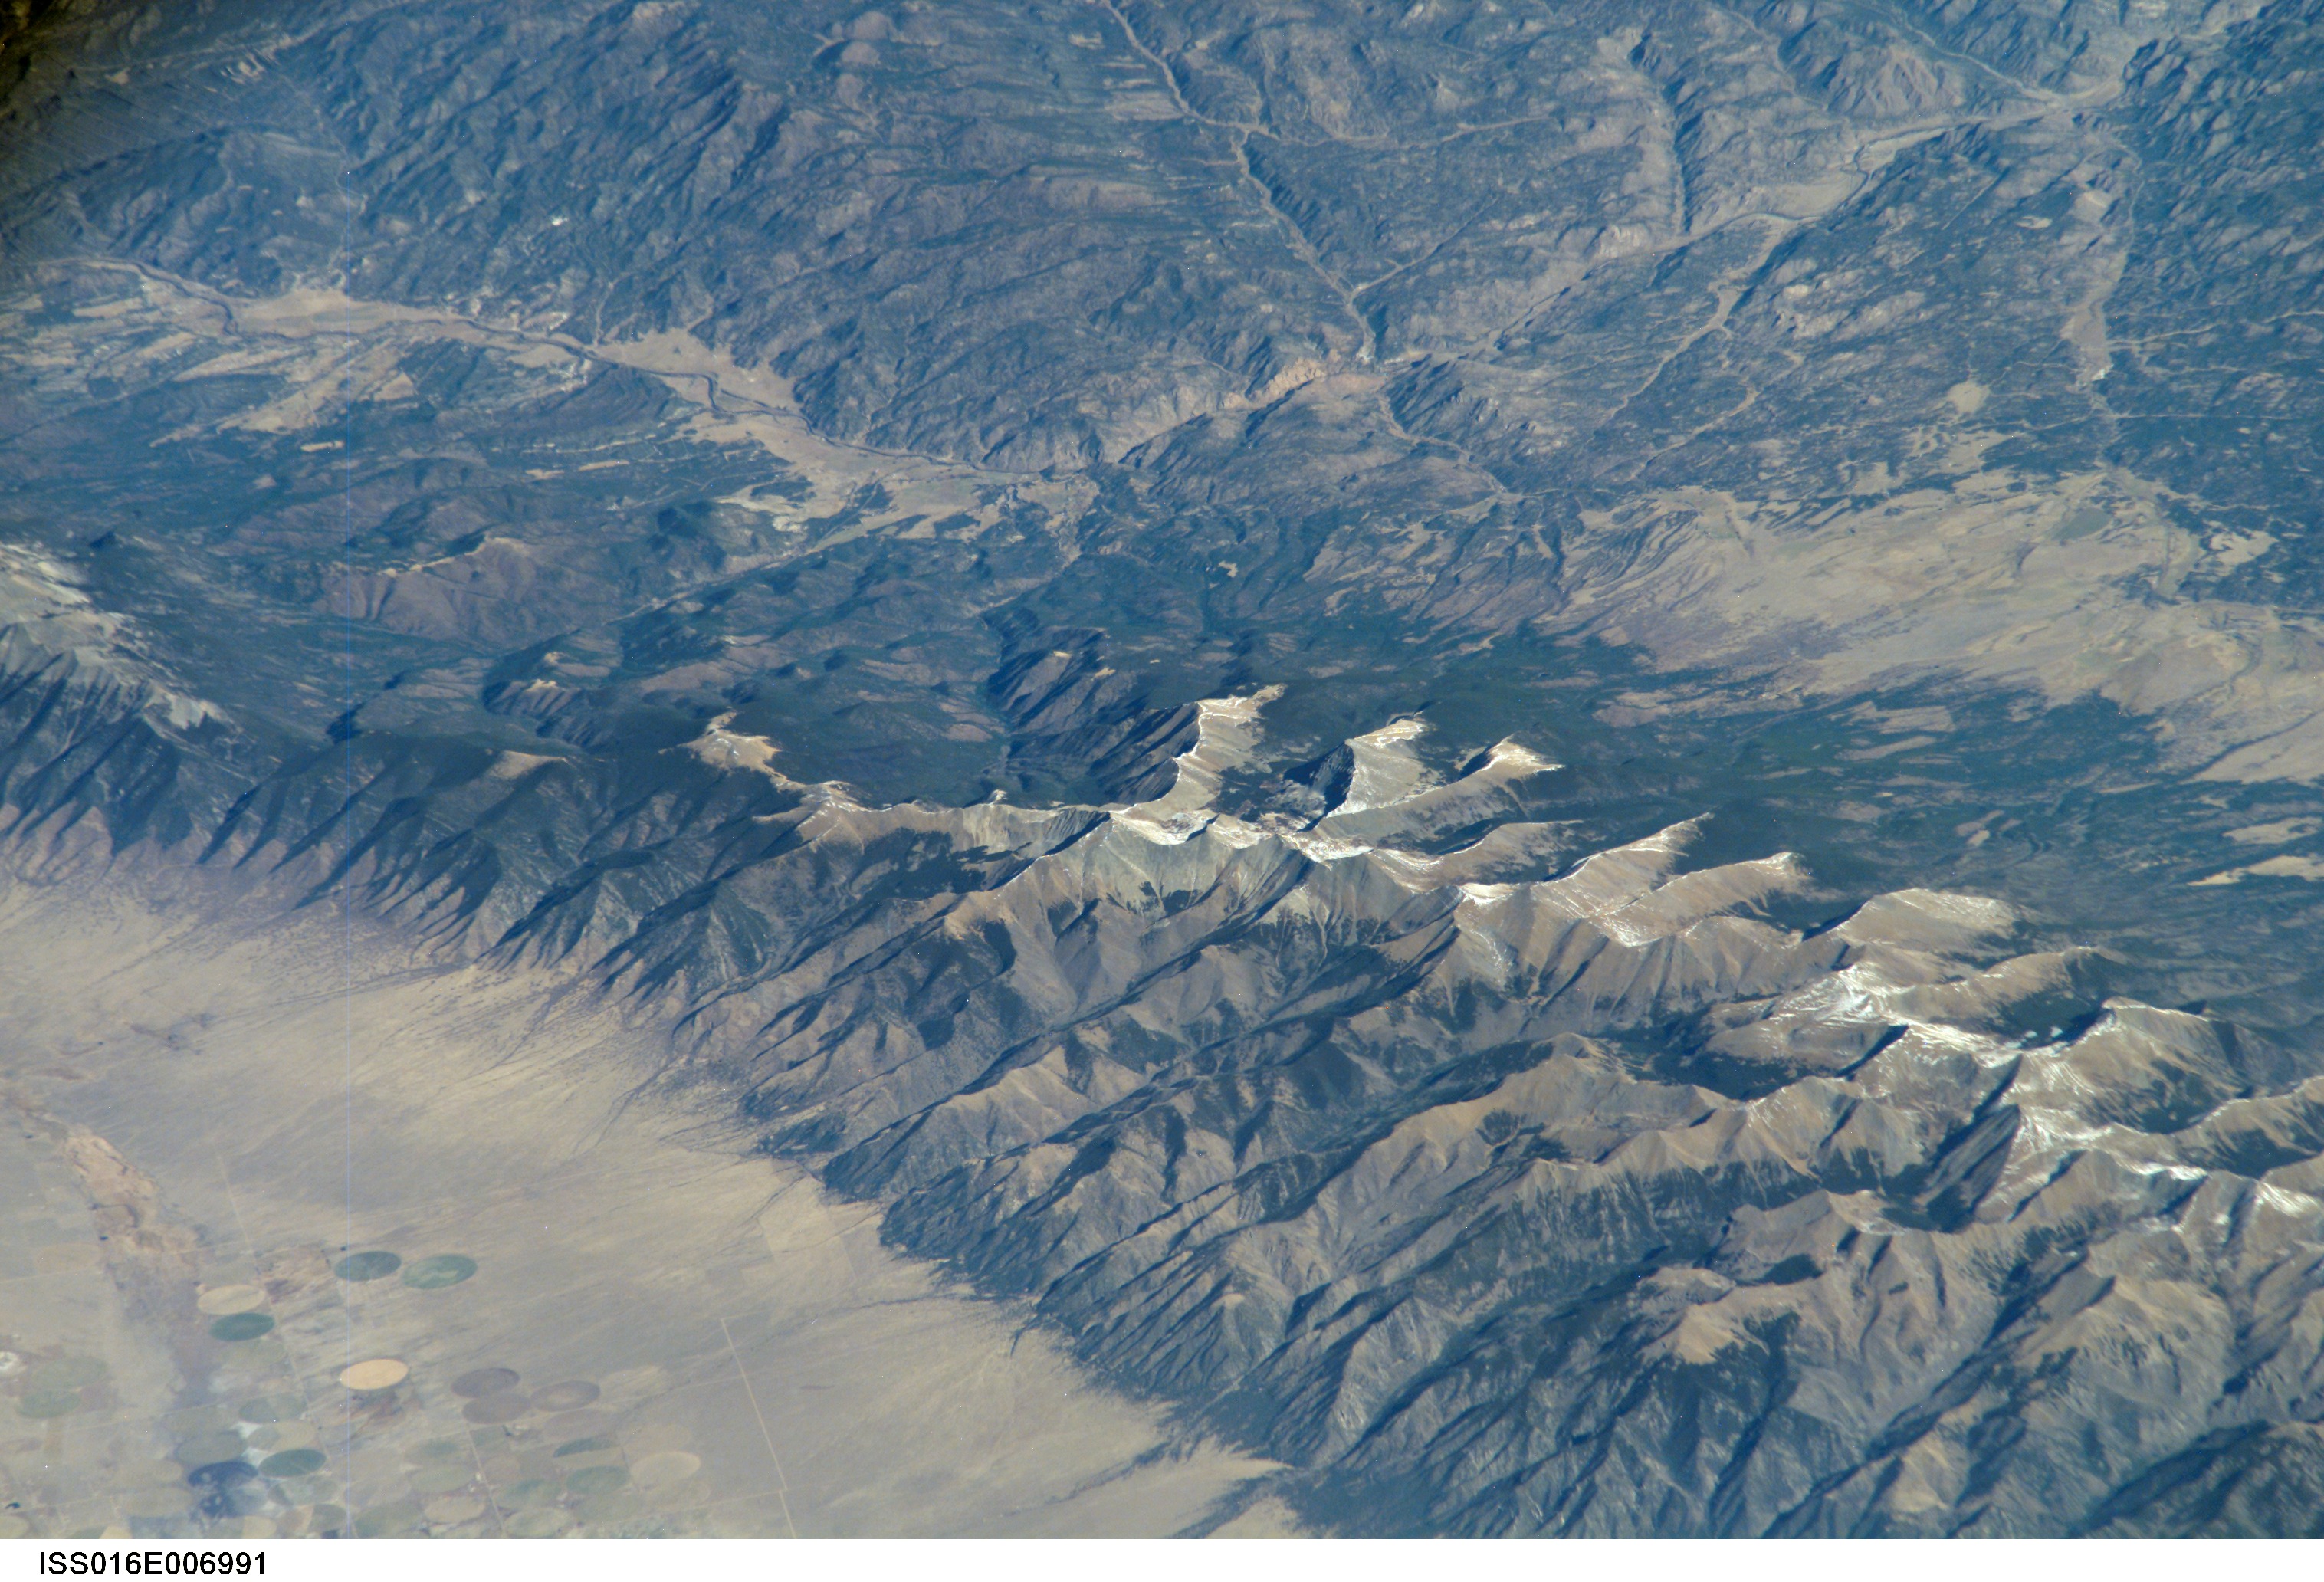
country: USA-COLORADO
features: SANGRE DE CRISTO MTS., COALDALE
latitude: 38.4
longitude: -105.7
